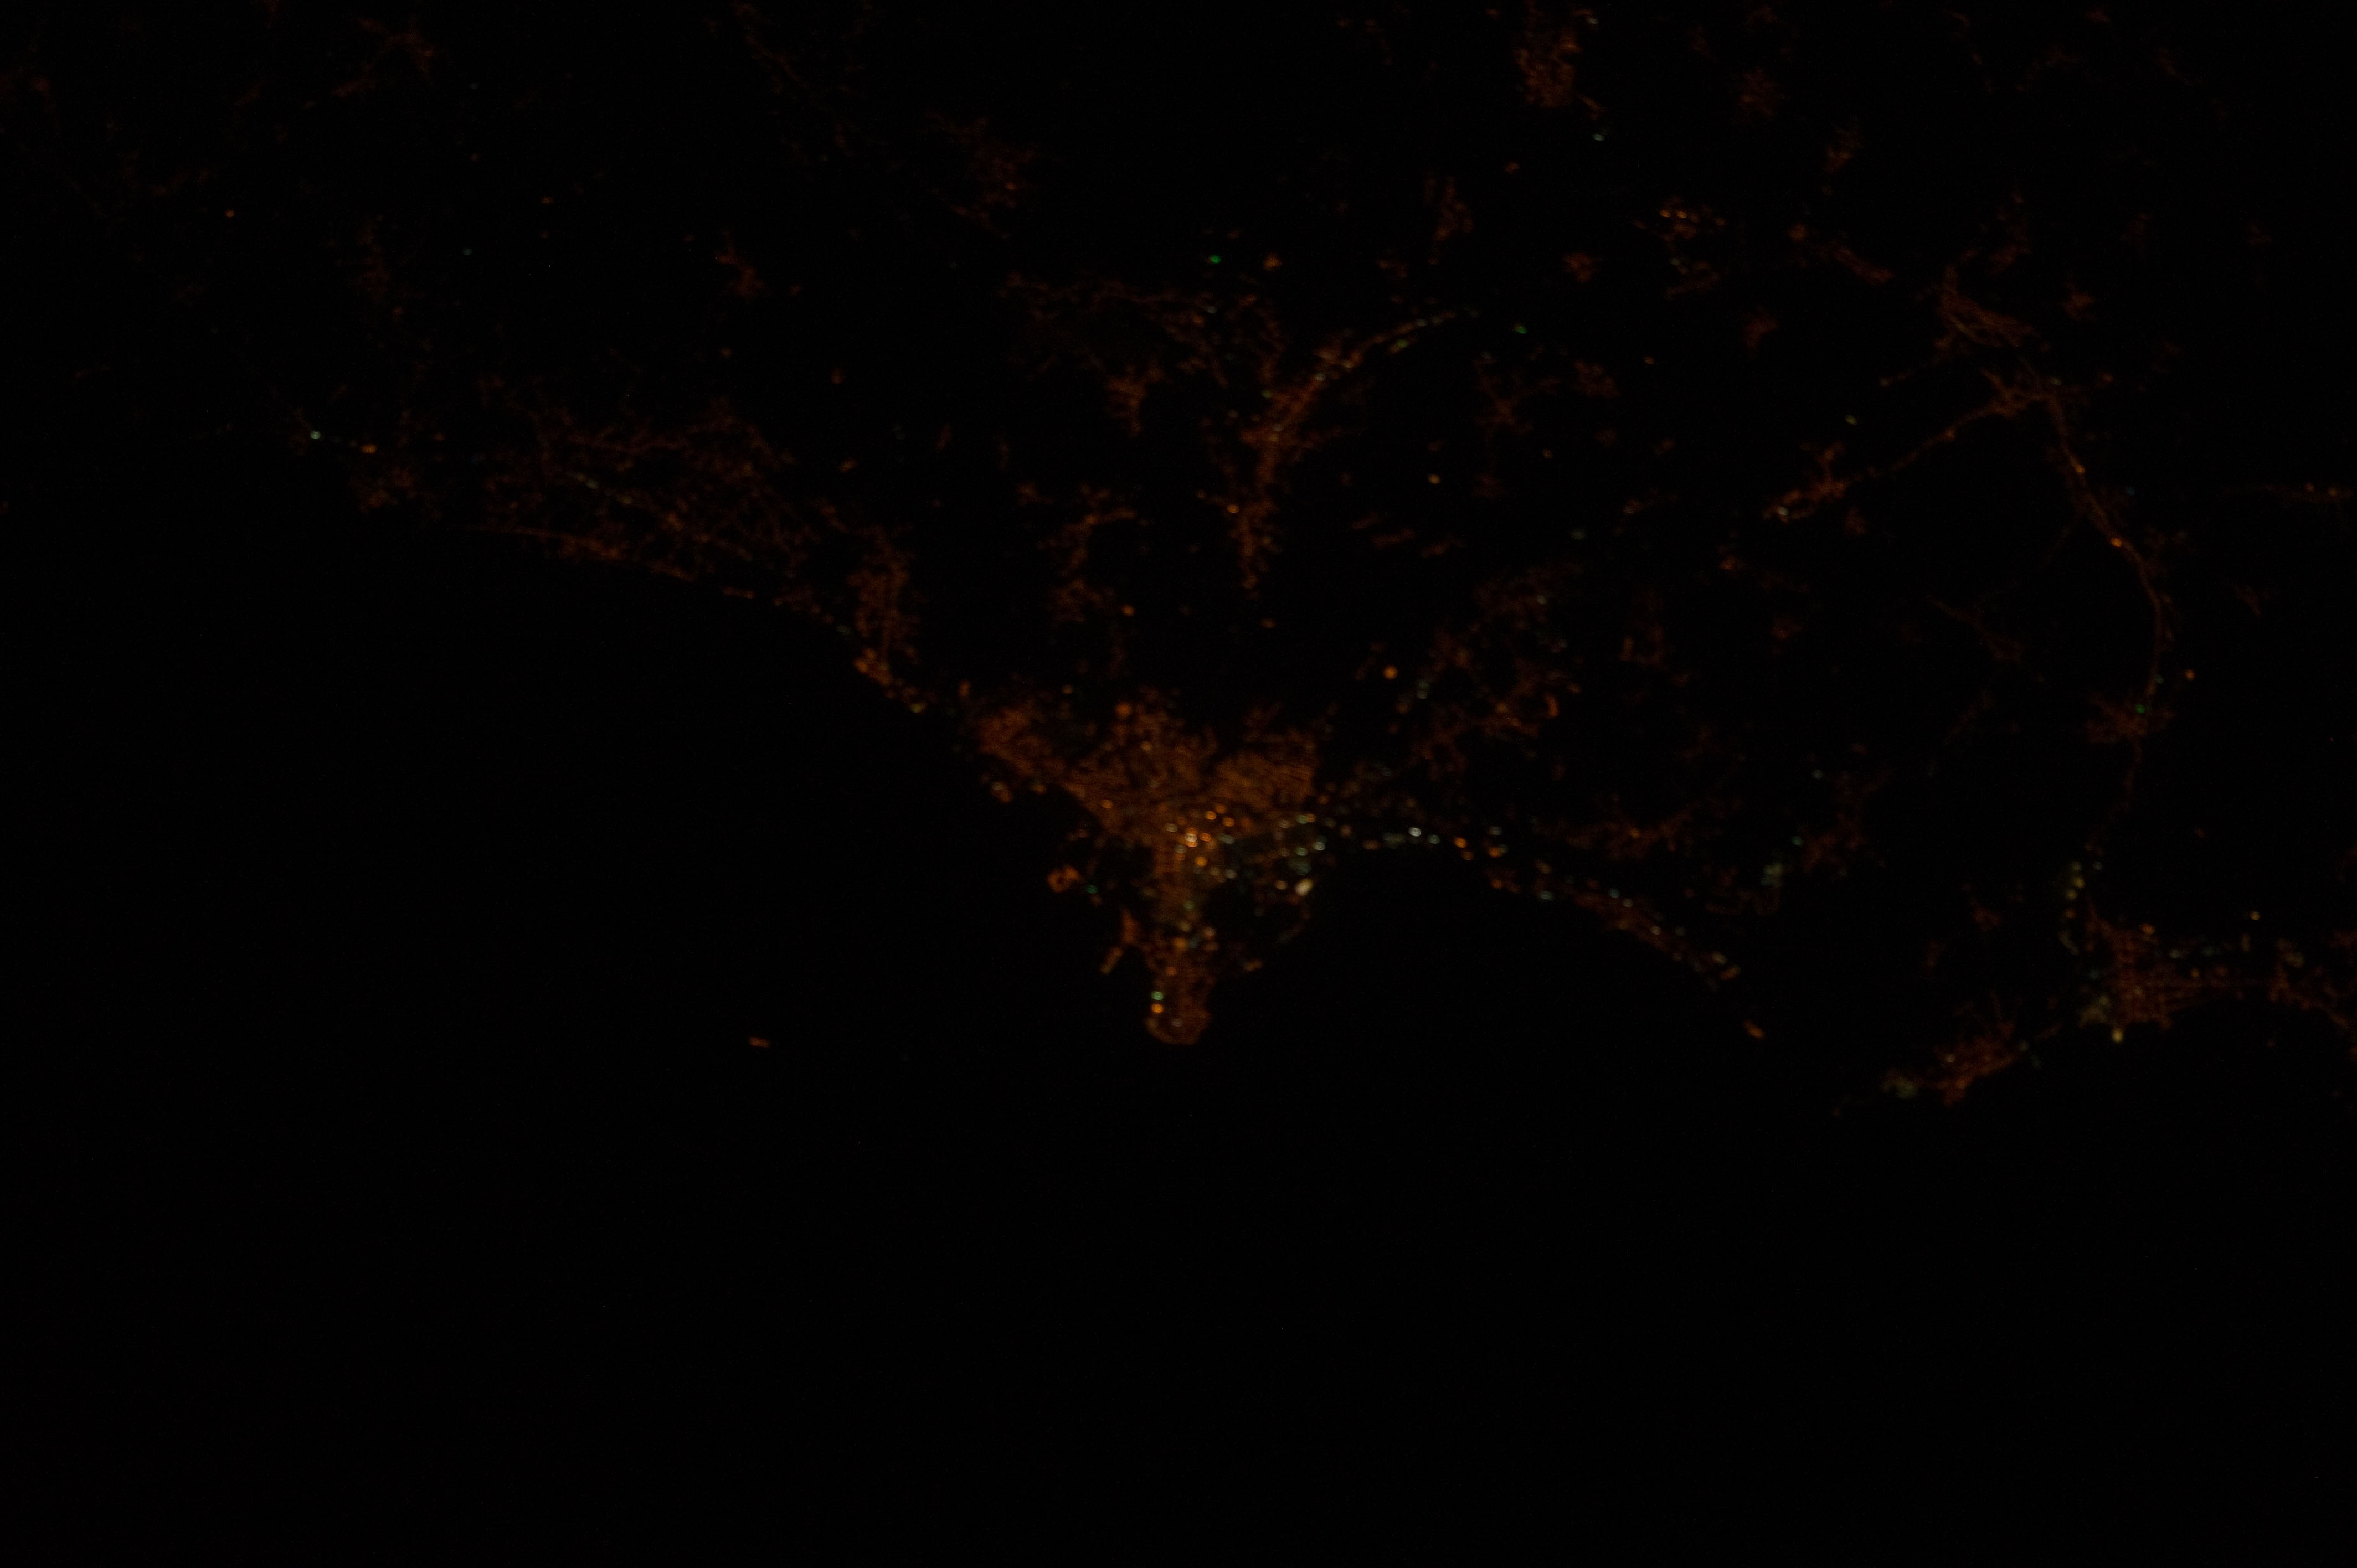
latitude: 34.4
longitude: 35.8
